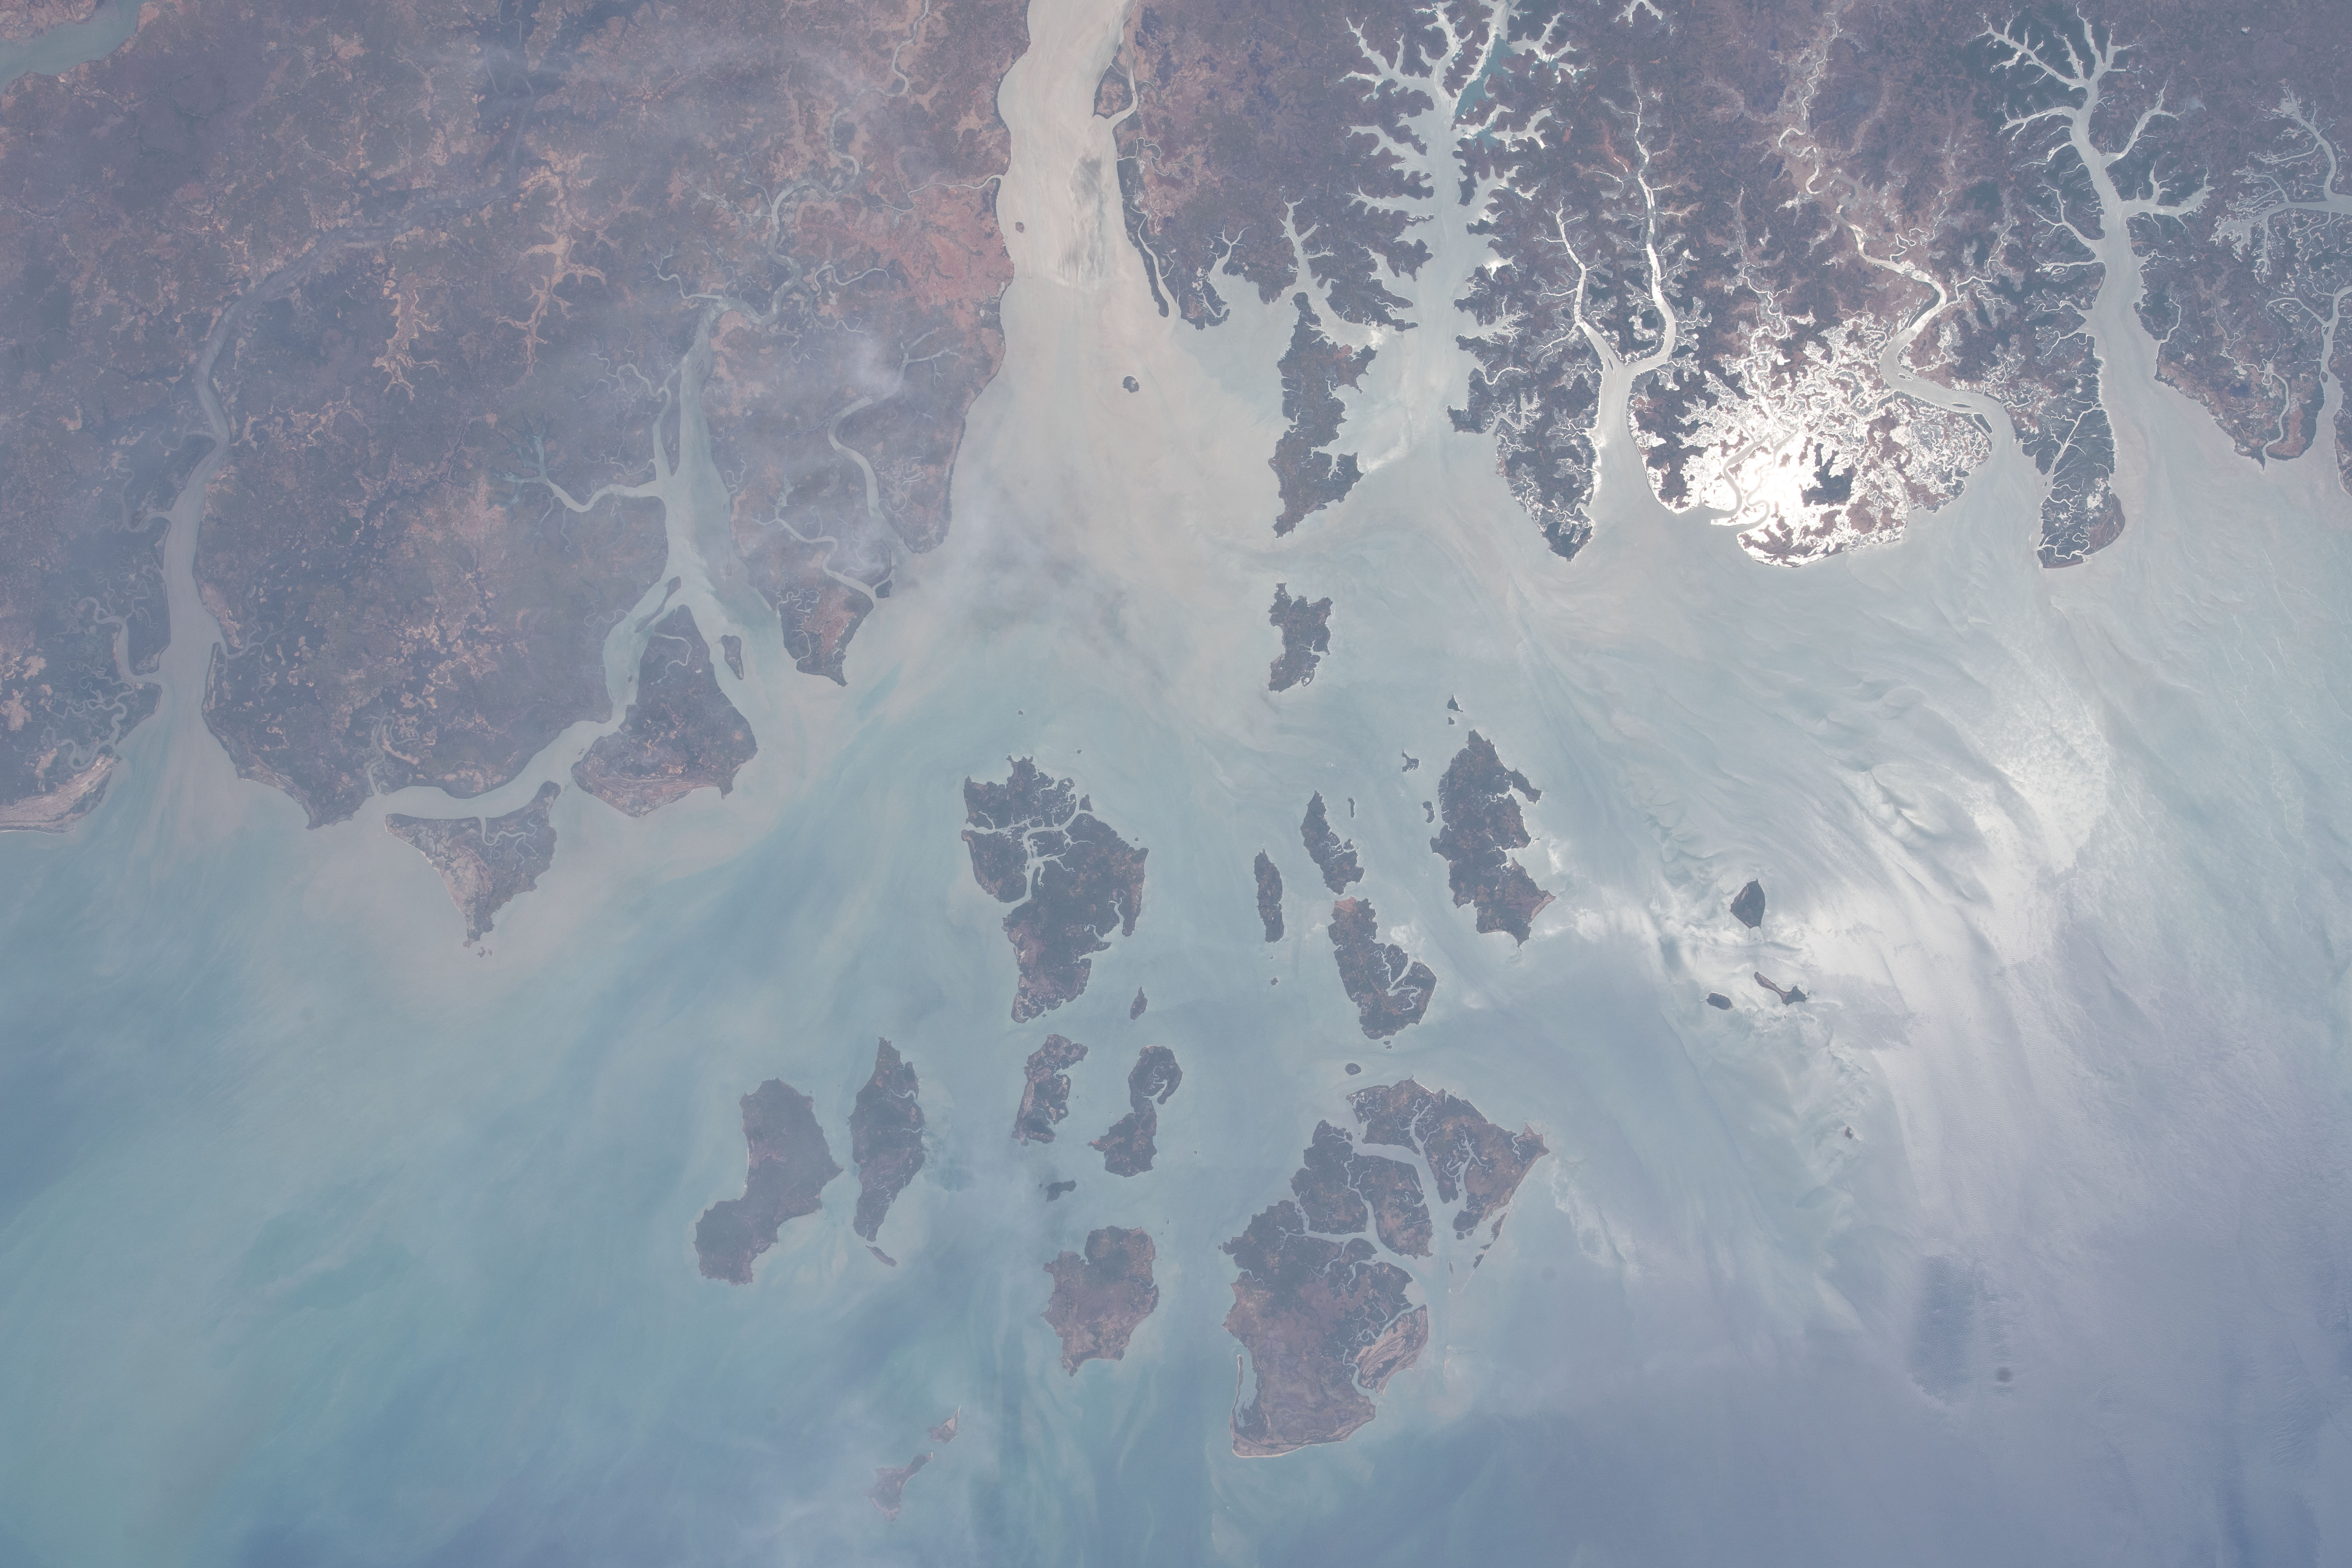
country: GUINEA-BISSAU
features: BISSAU, CORUBAL RIVER, MANSOA RIVER, ARCHIPELAGO, SEDIMENT, SUNGLINT
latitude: 11.5
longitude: -16.0
